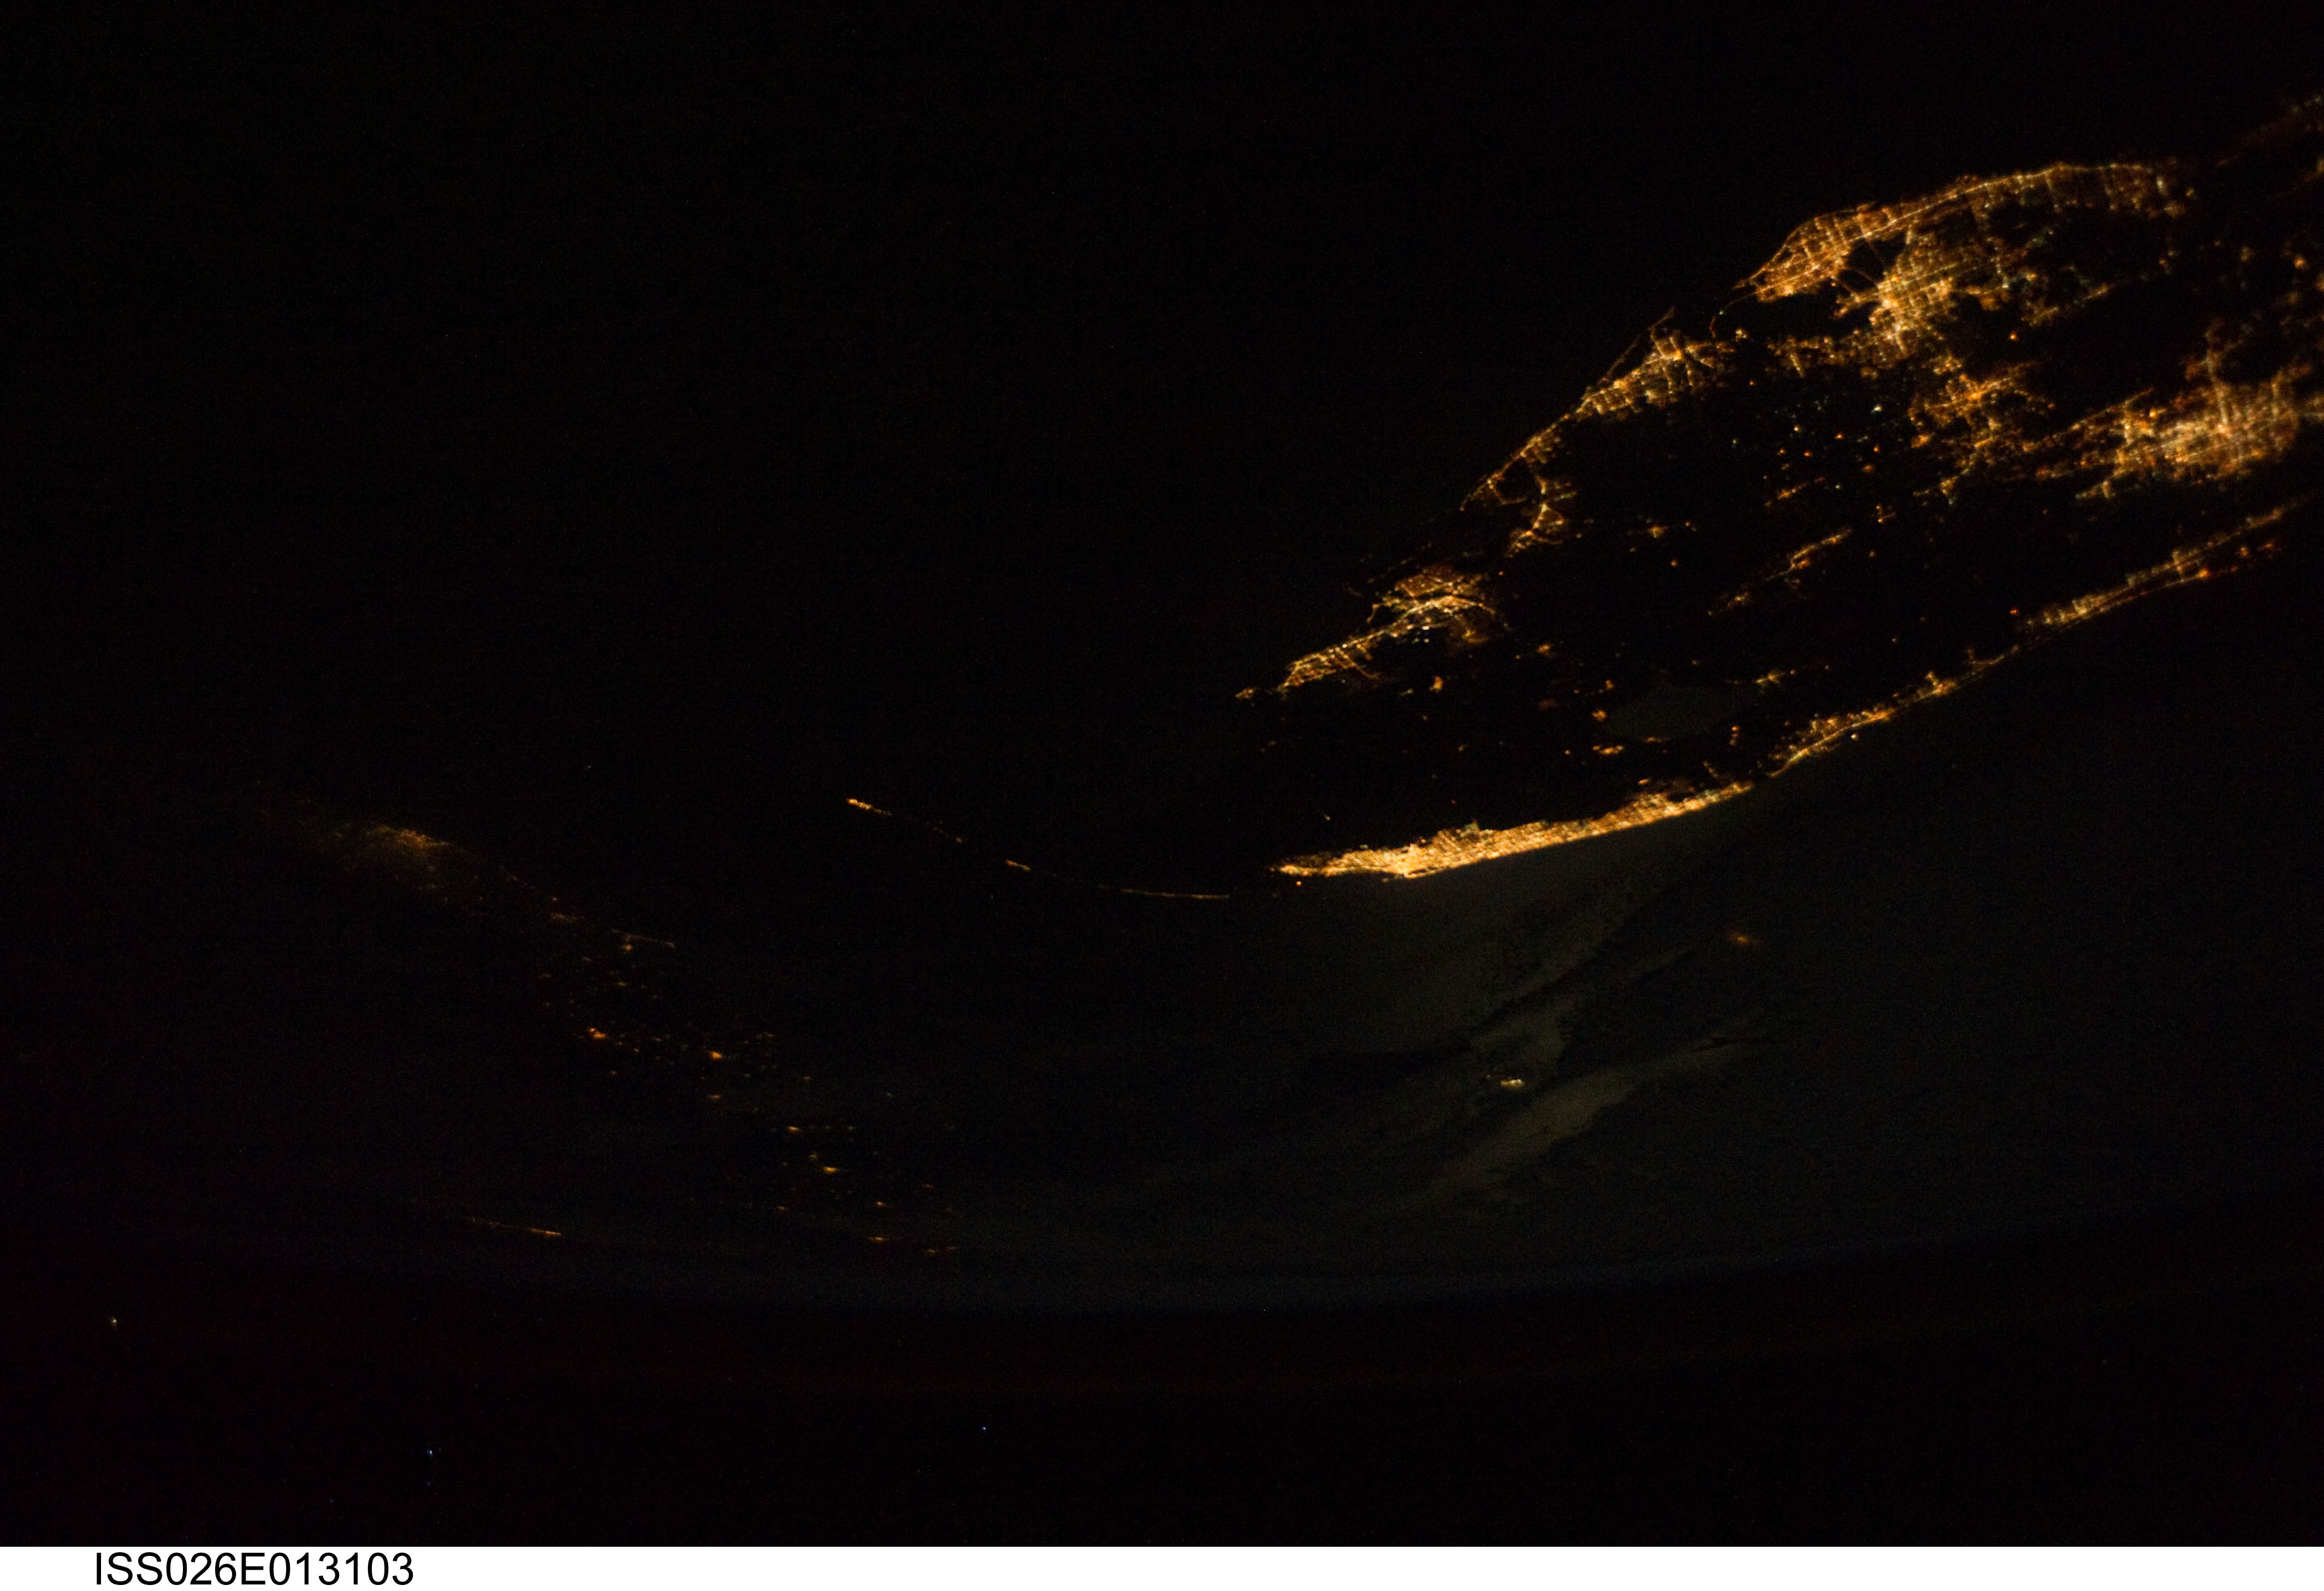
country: USA-FLORIDA
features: PAN-SOUTHERN FLORIDA PENINSULA-CUBA REGION AT NIGHT, EARTH LIMB
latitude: 25.5
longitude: -82.0
